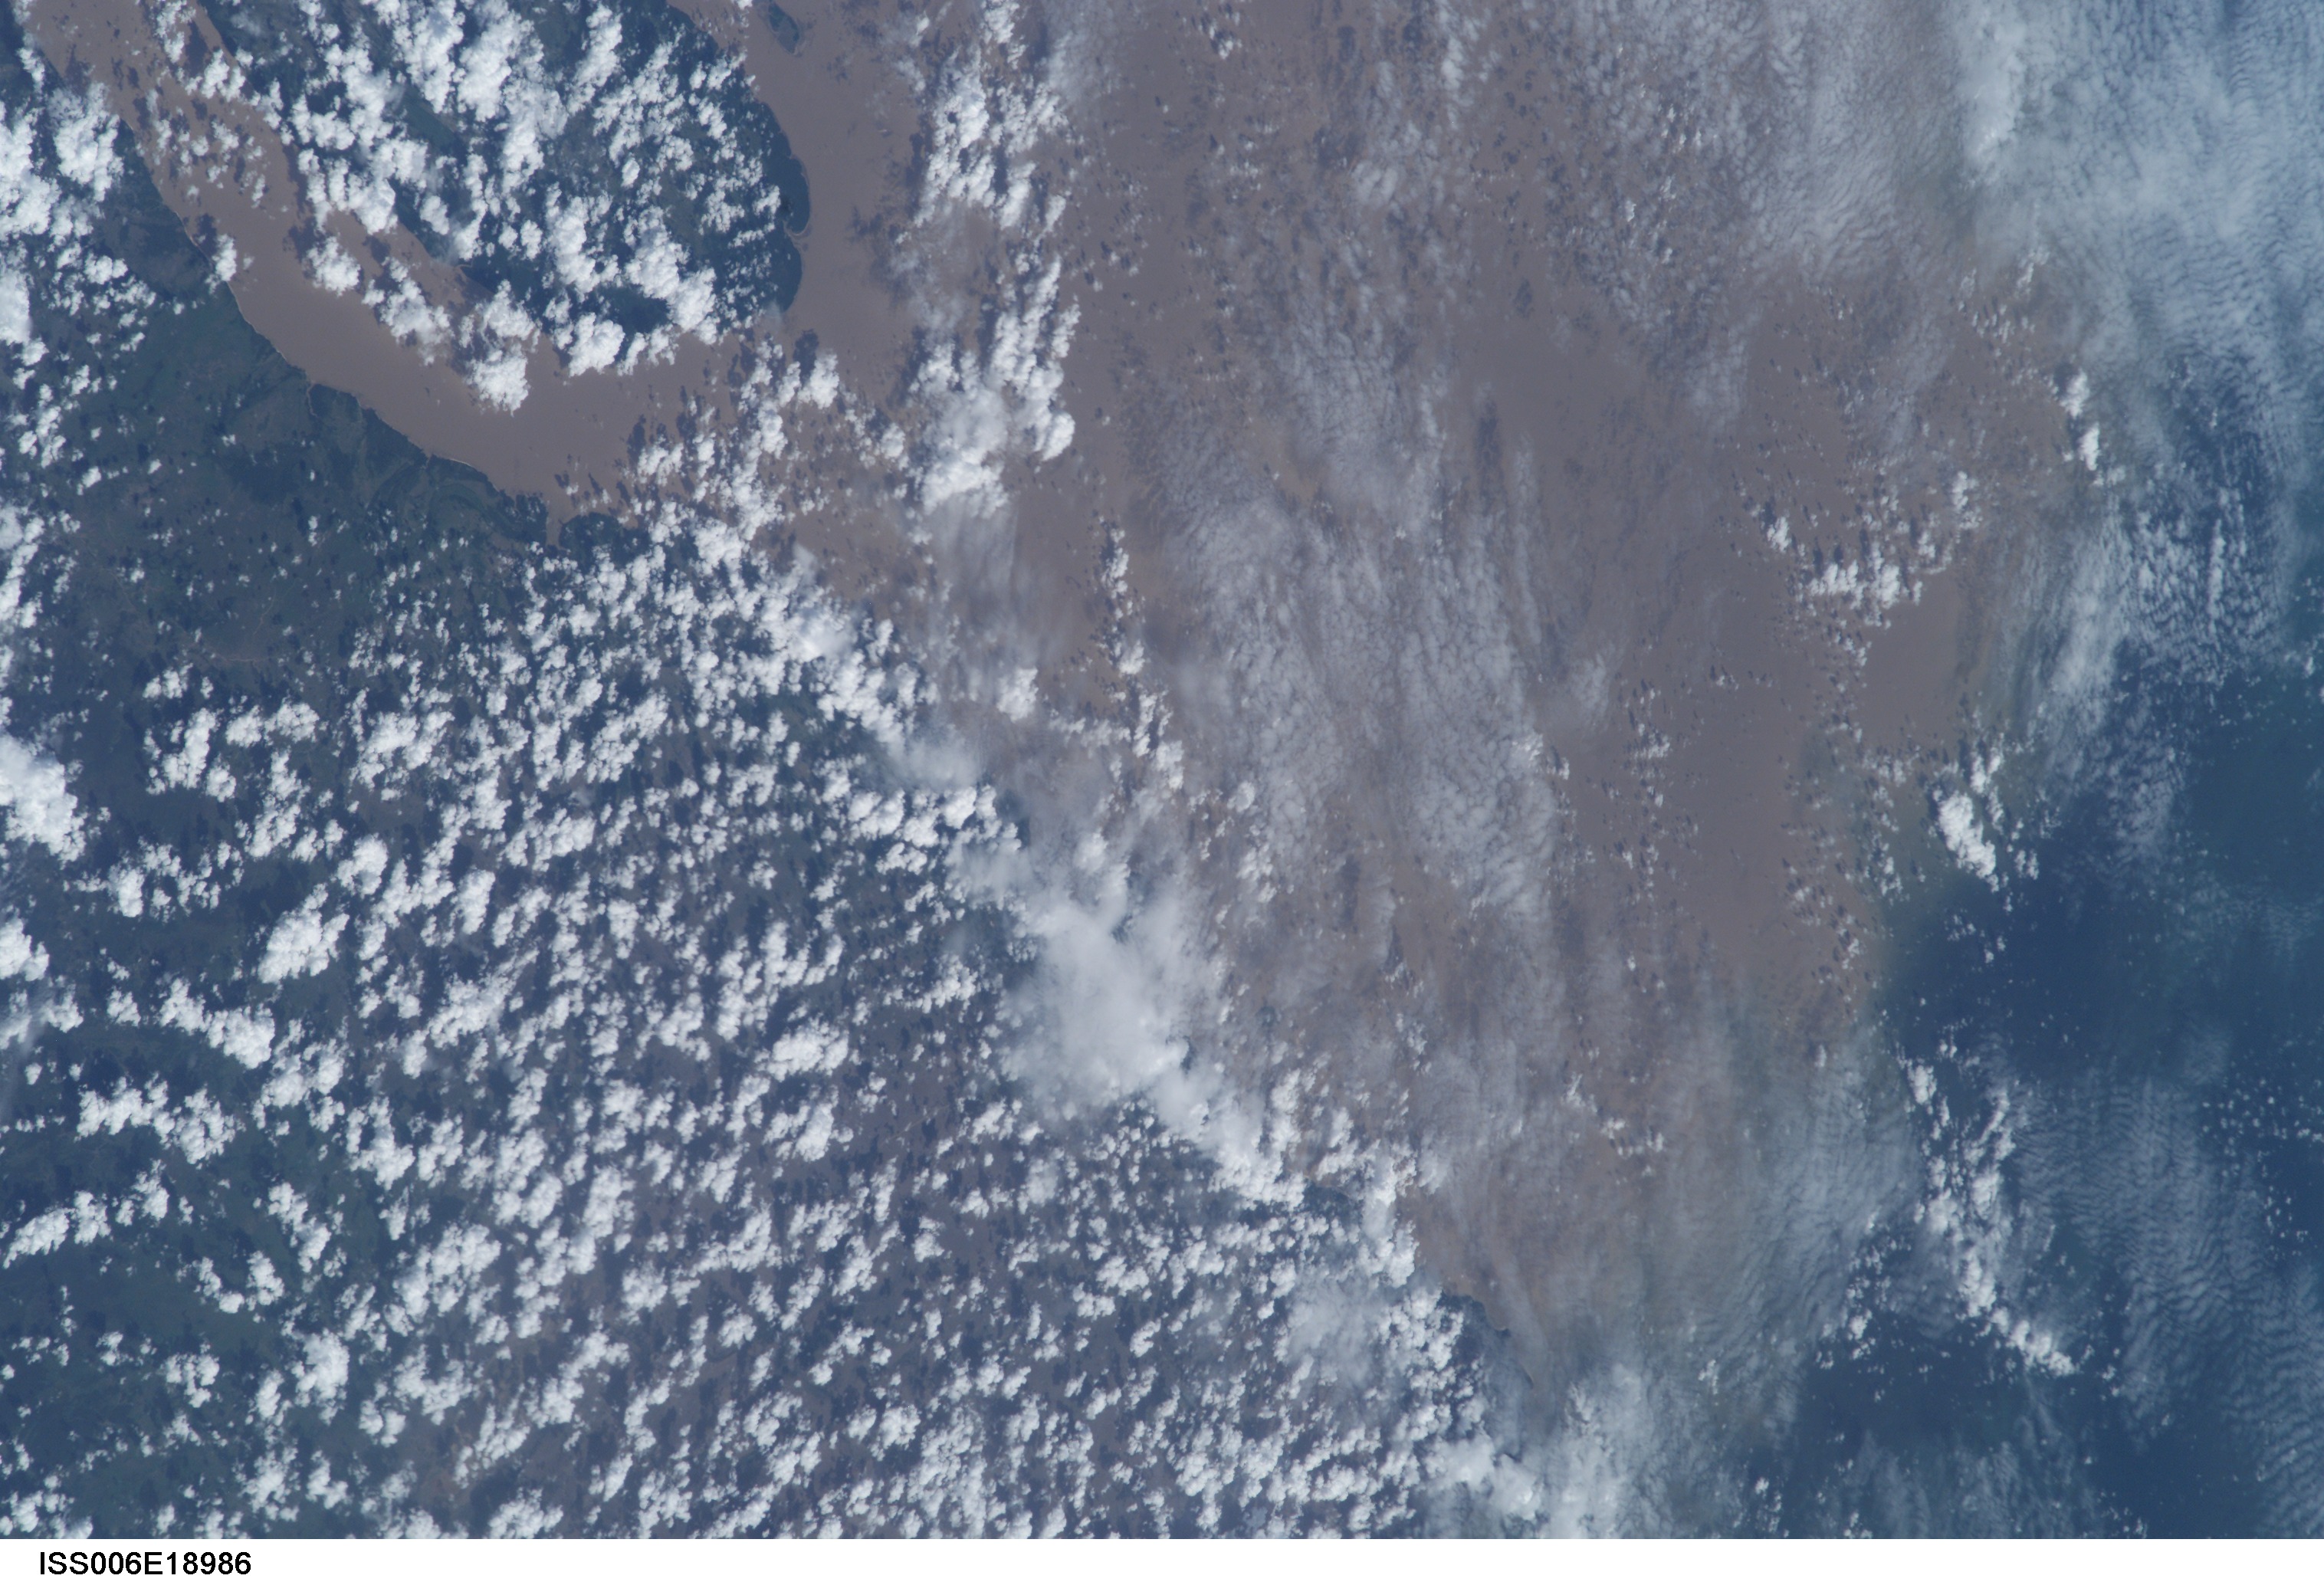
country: BRAZIL
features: MOUTH OF THE AMAZON, CLOUDS
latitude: 0.5
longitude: -49.0
